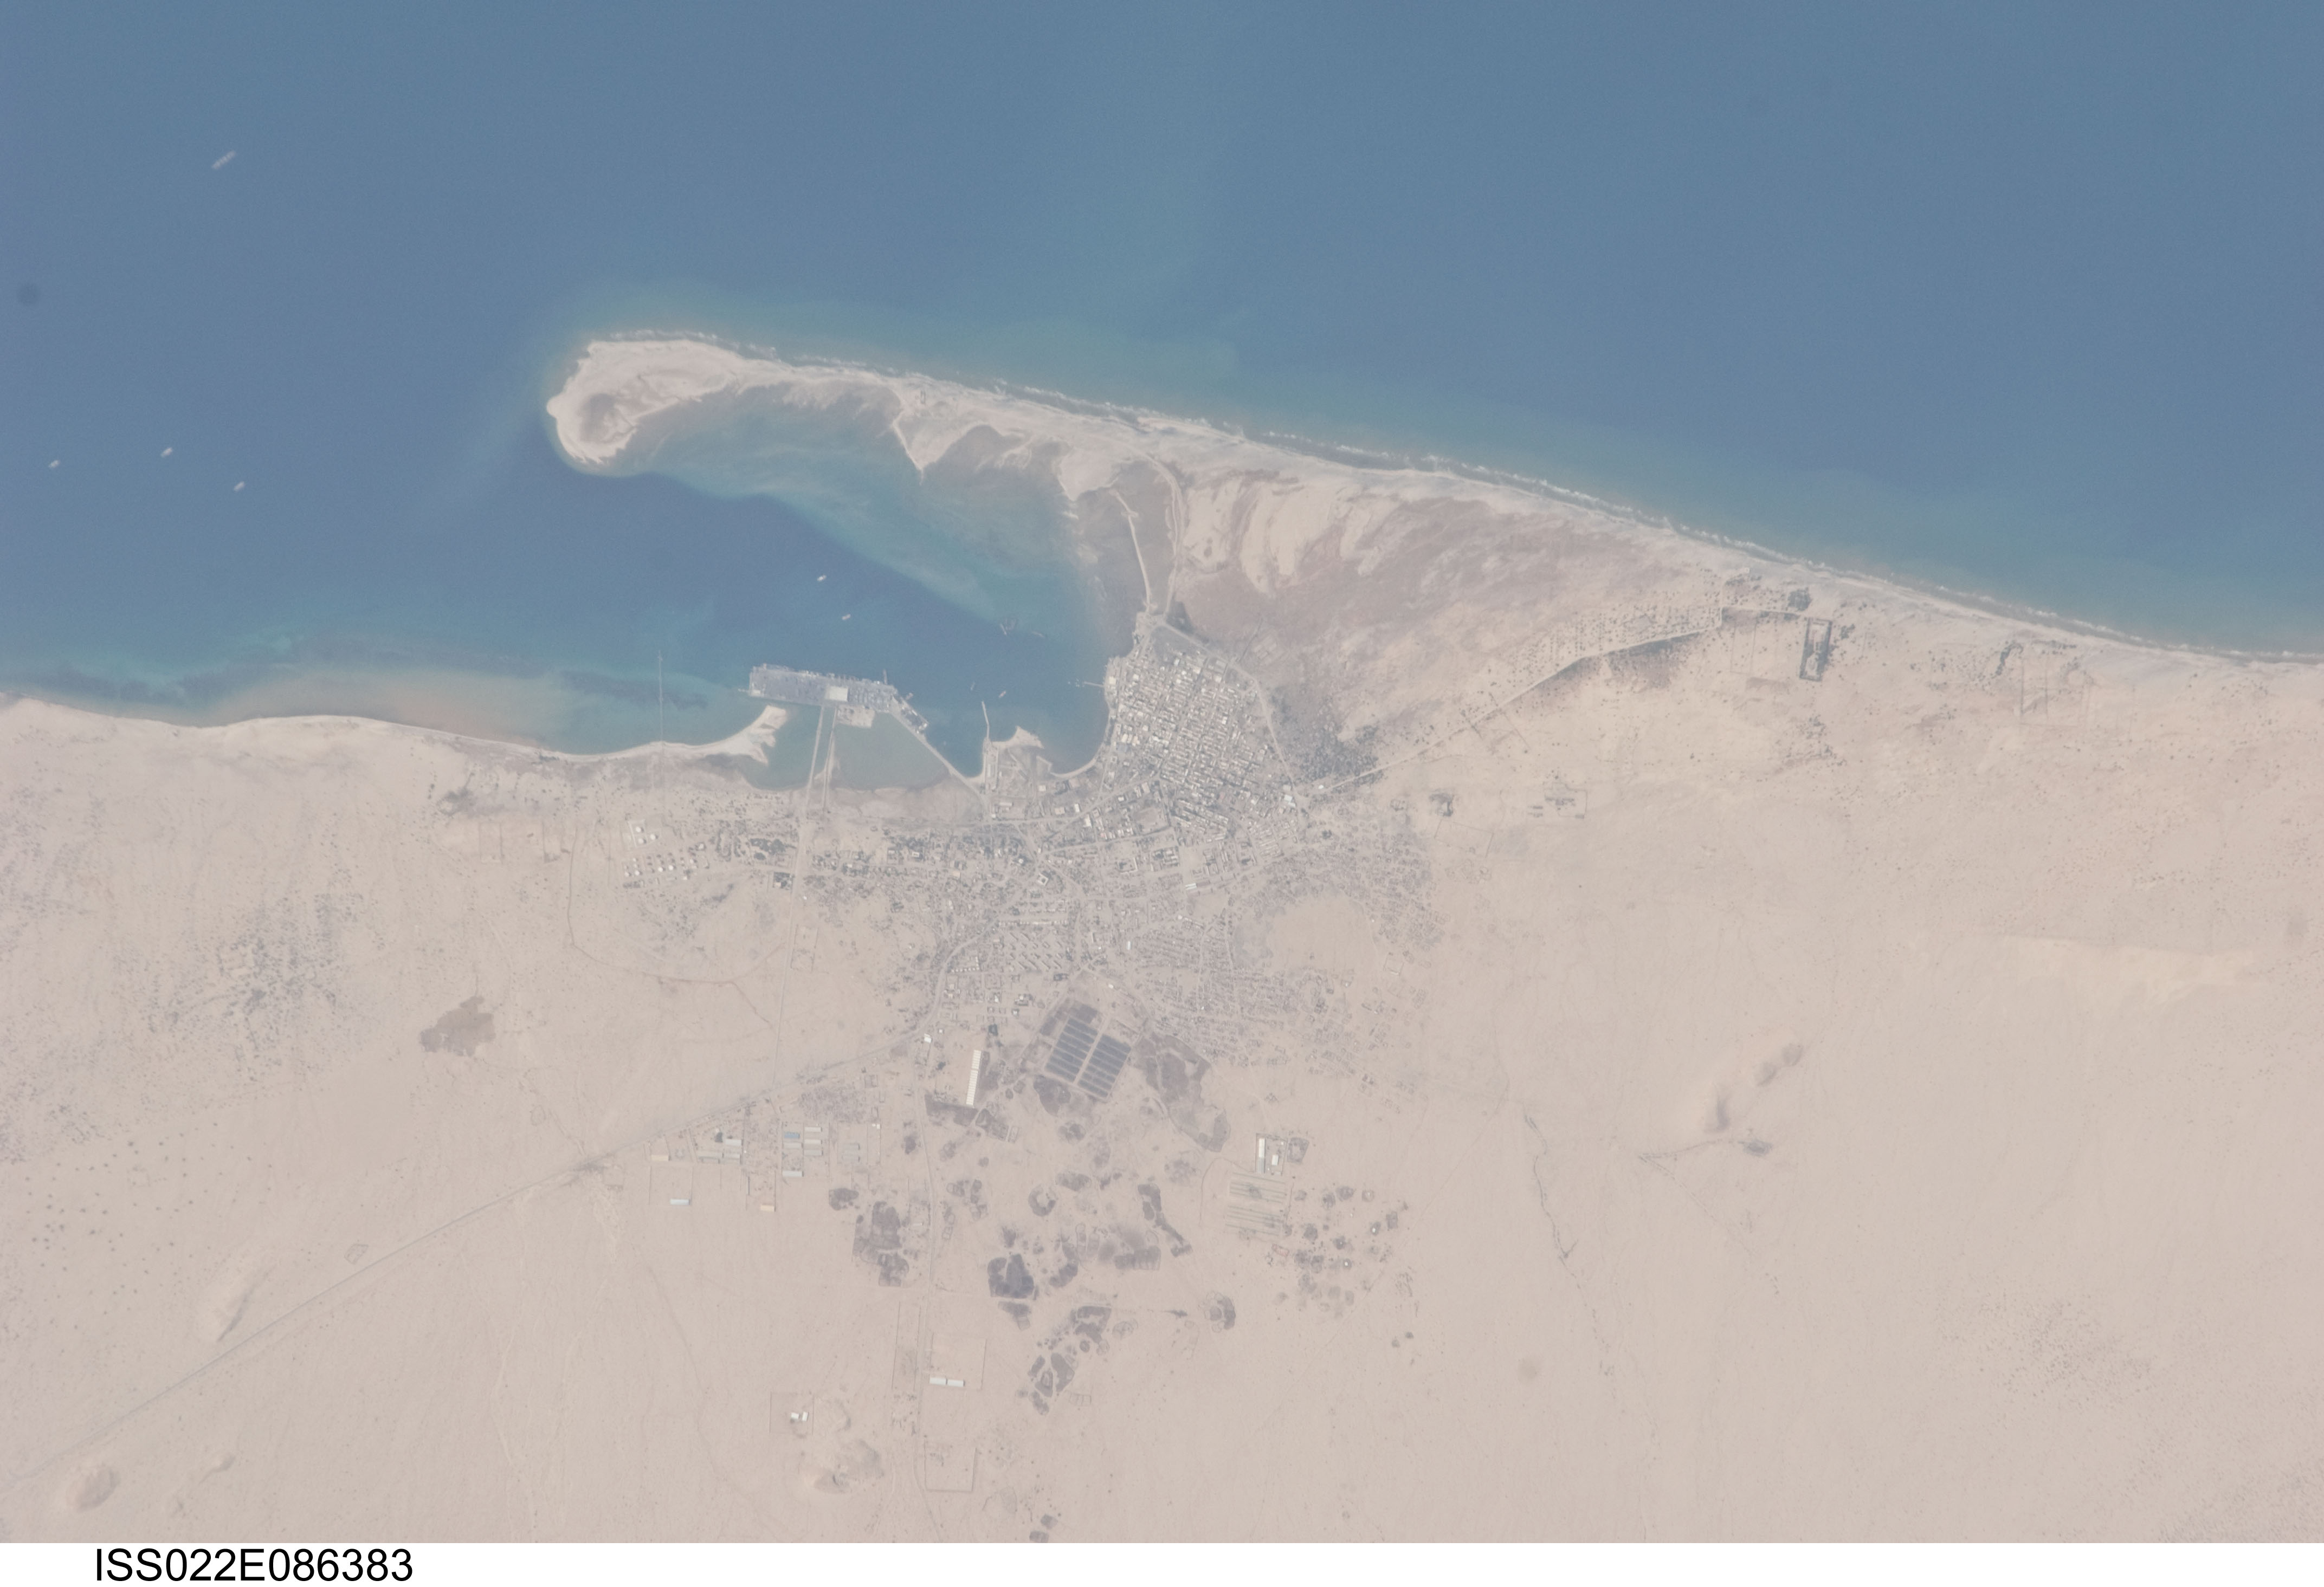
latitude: 10.4
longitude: 45.0
